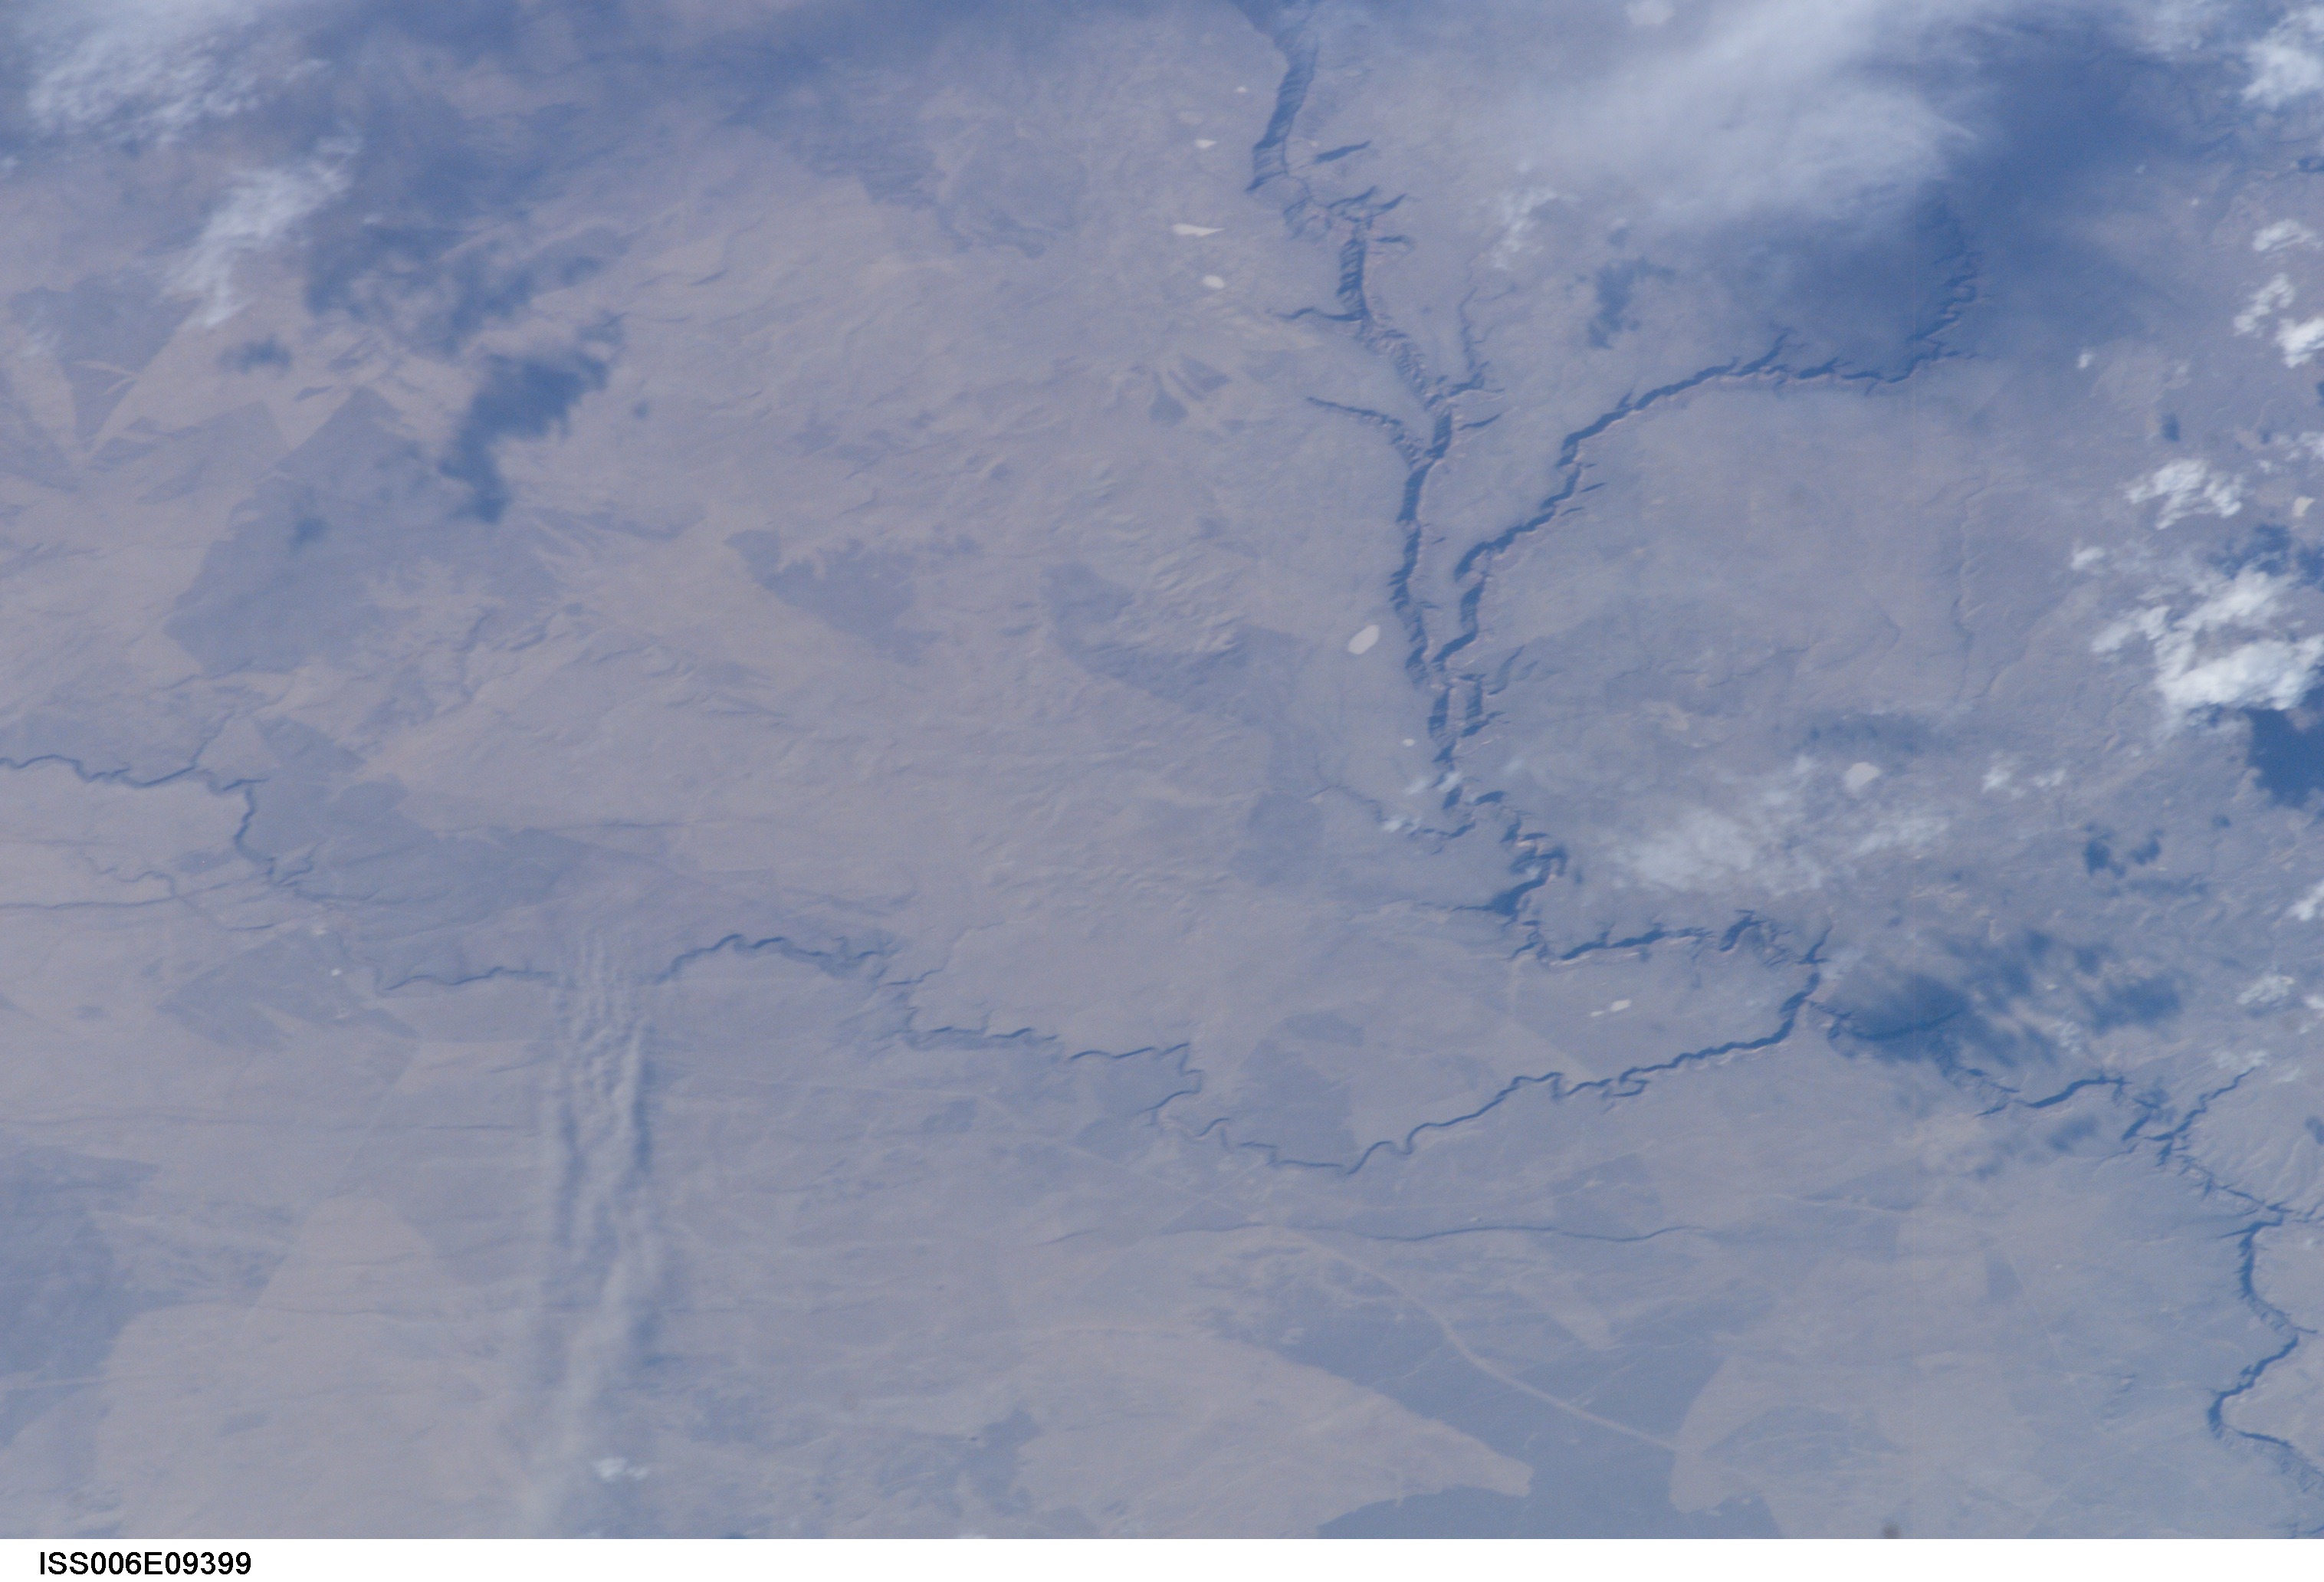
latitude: 42.5
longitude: -115.5
